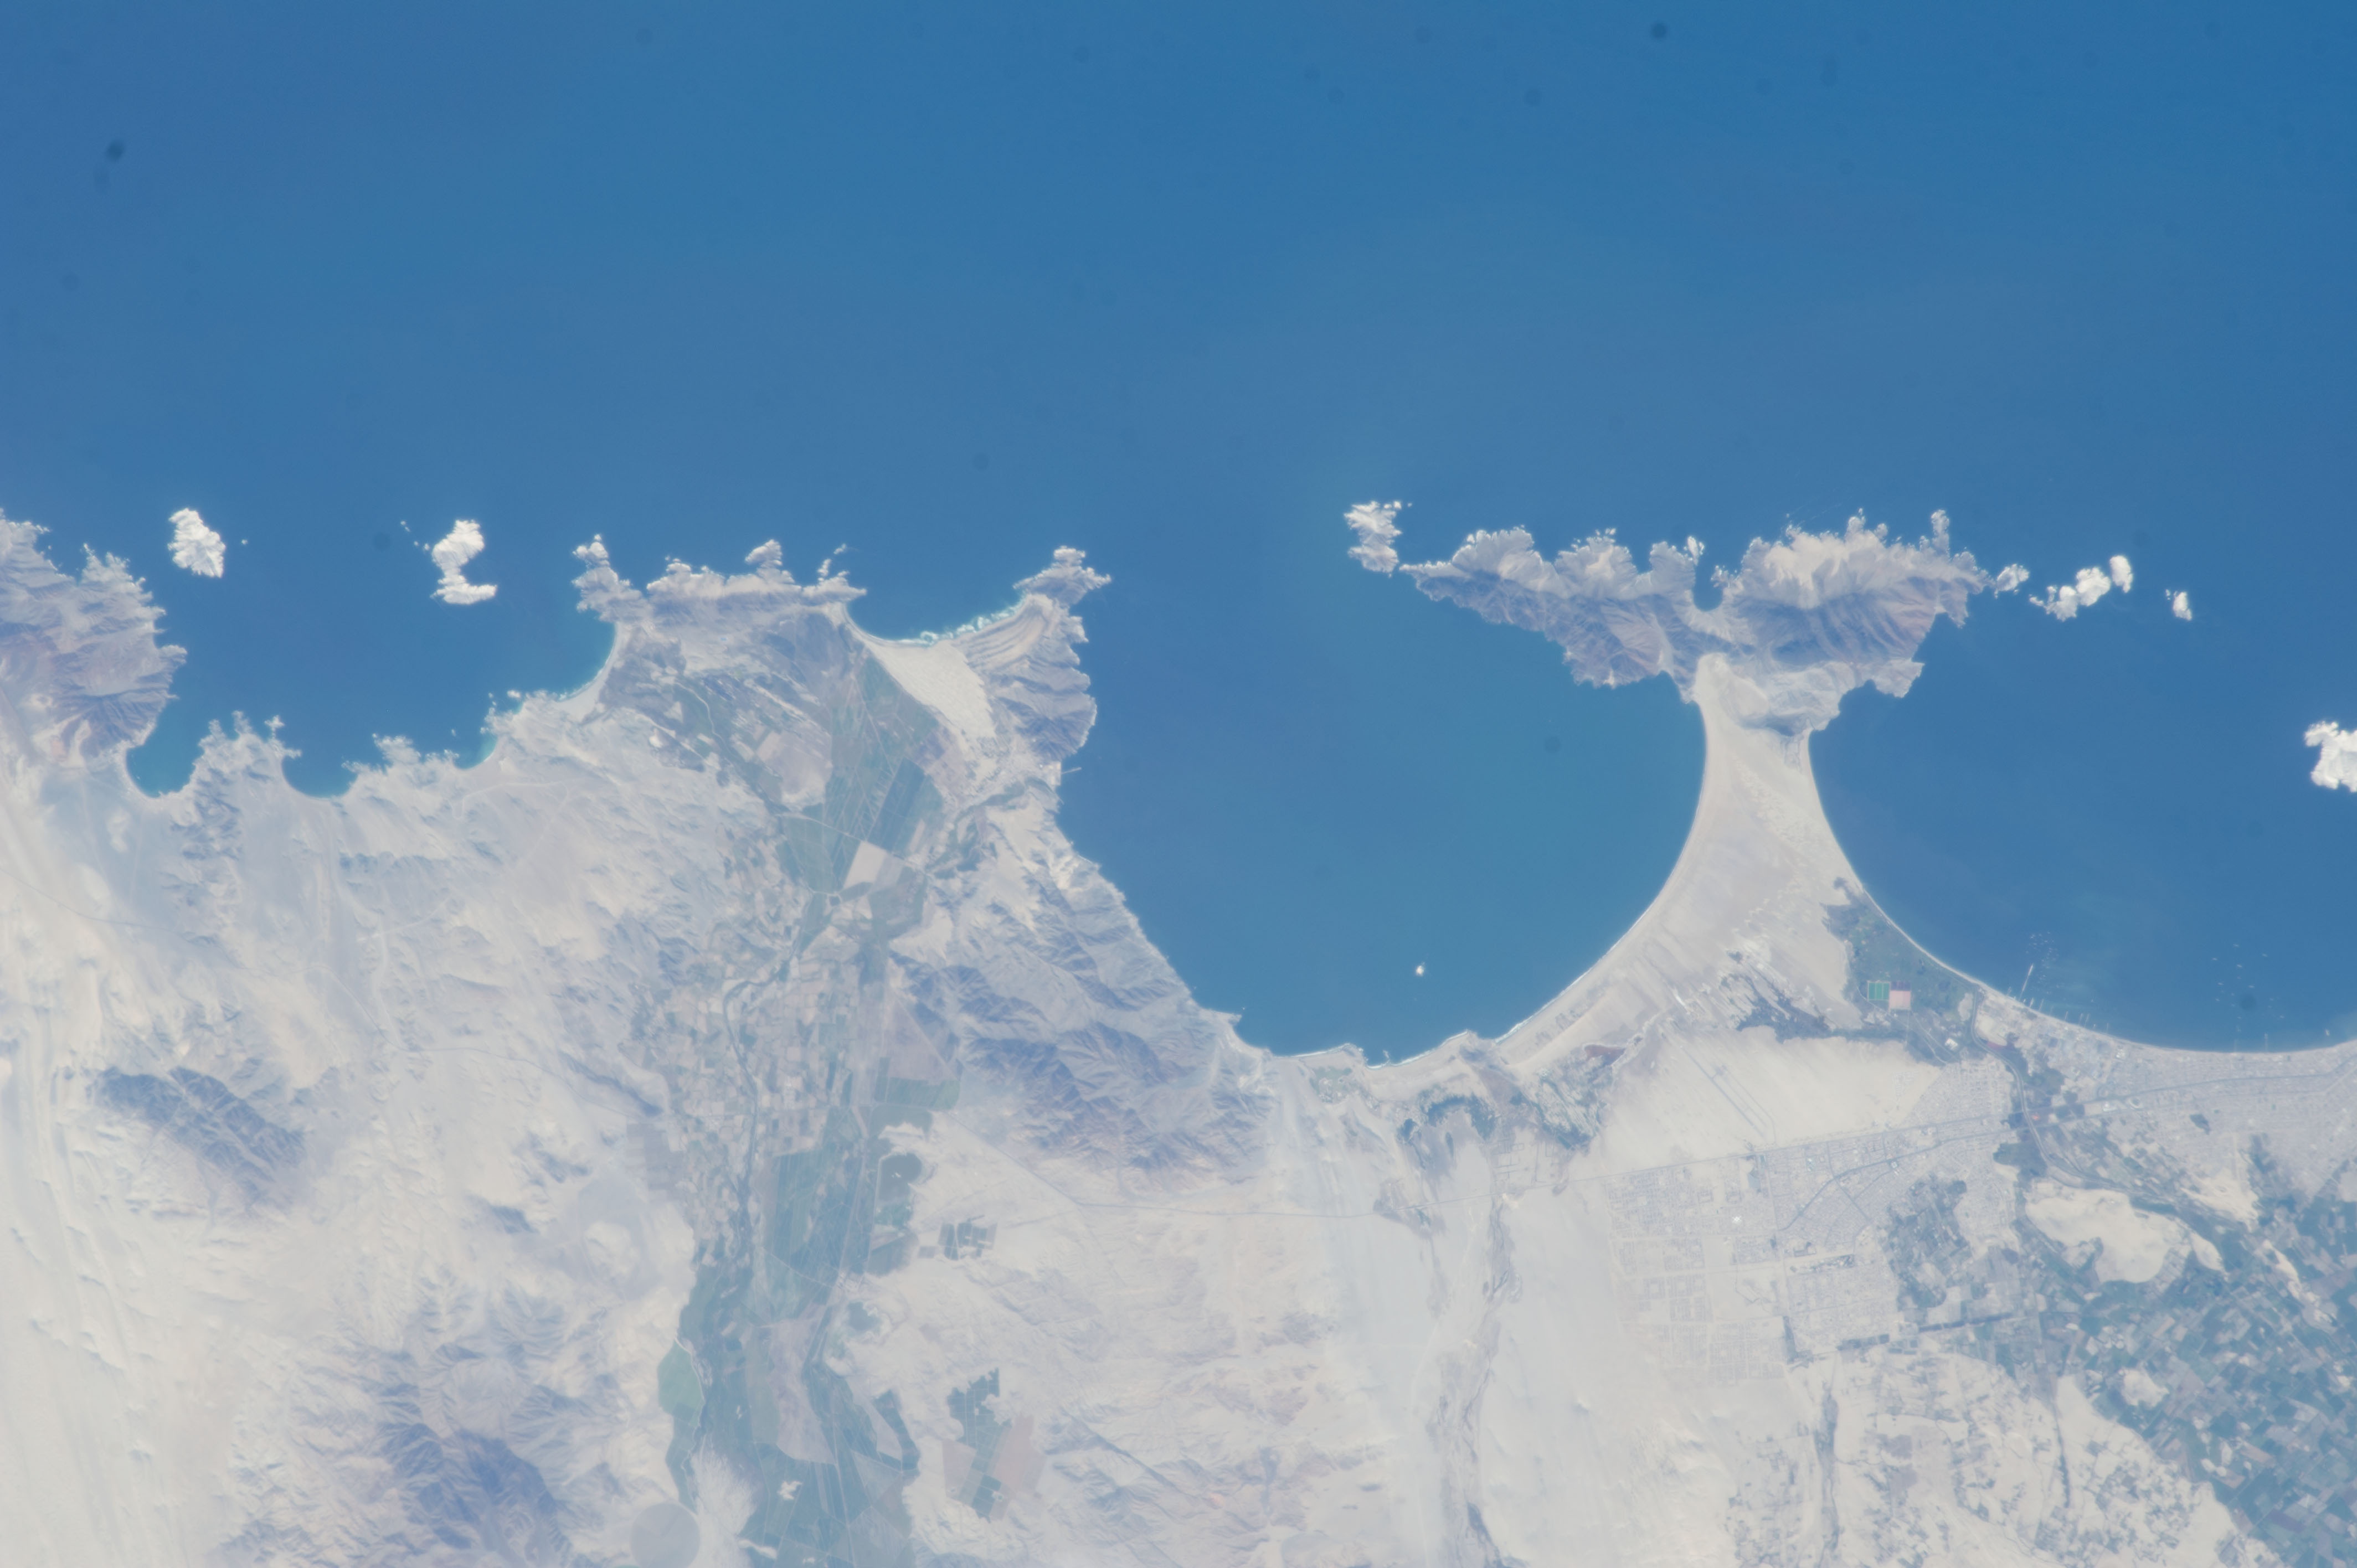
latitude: -9.3
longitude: -78.4
